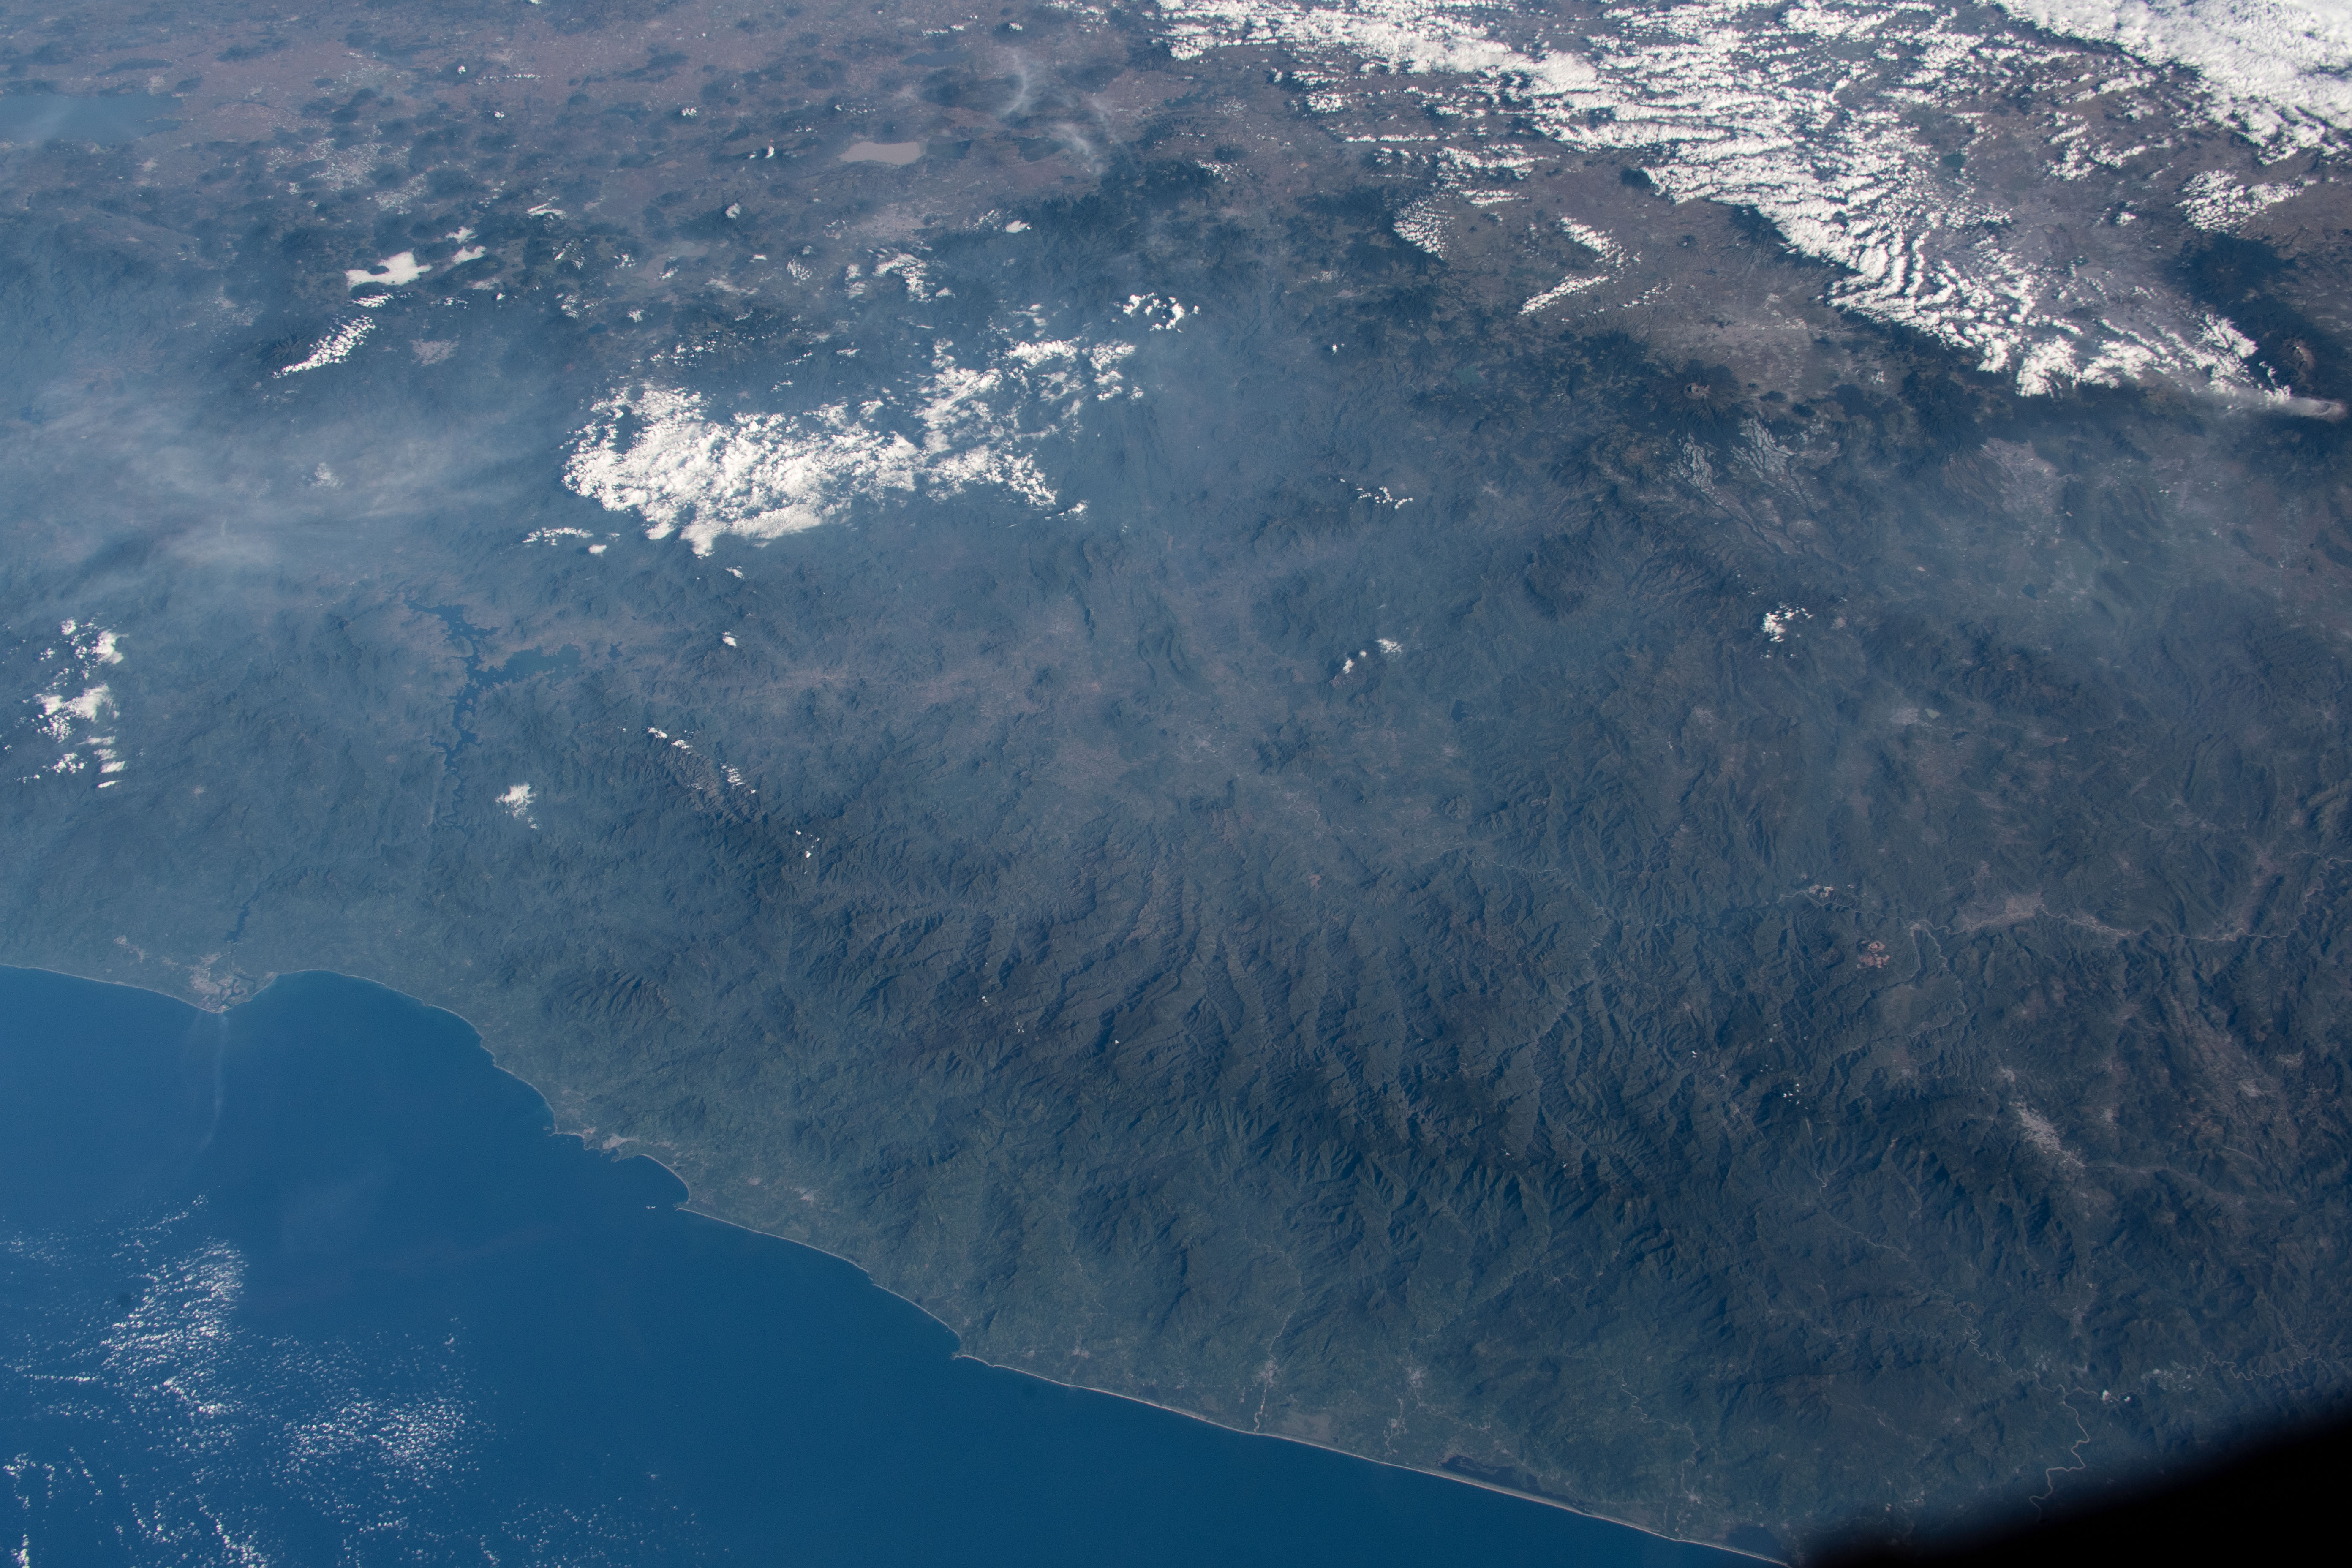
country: MEXICO
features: SIERRA MADRE DEL SUR MOUNTAINS, MEXICO
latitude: 18.5
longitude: -100.5
